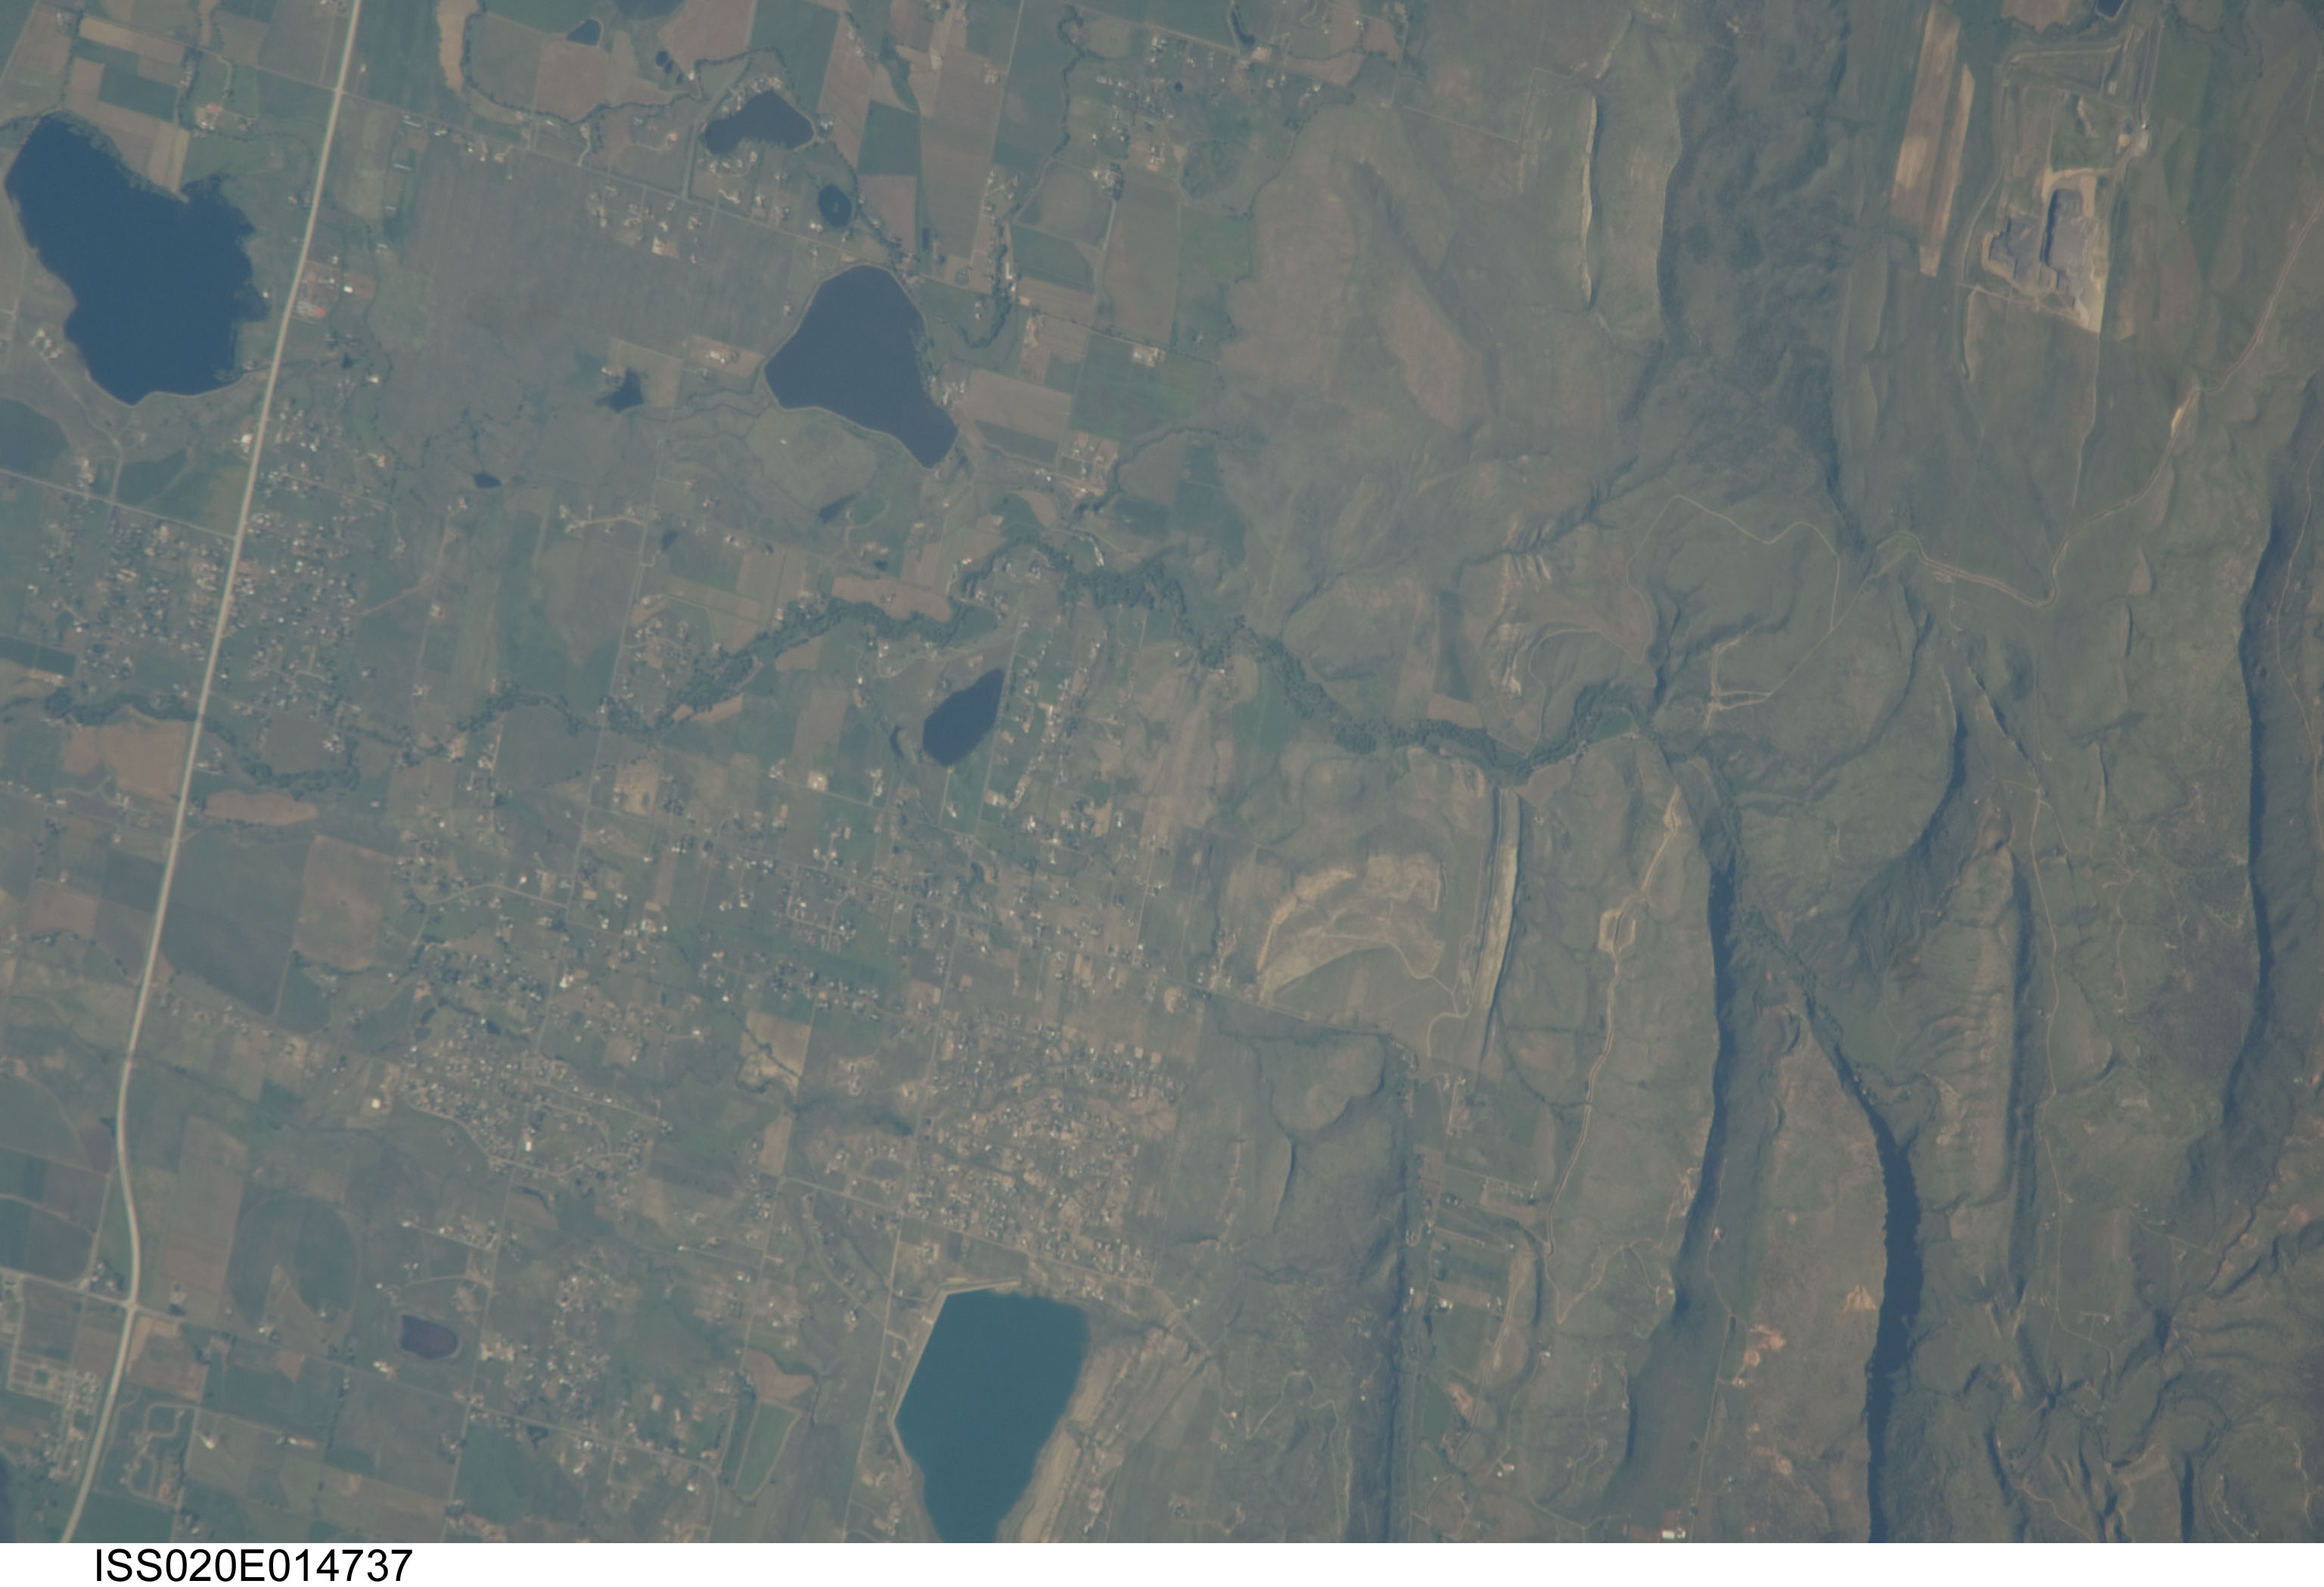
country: USA-COLORADO
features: LITTLE THOMPSON R., AGR., LAKES, MTS.
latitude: 40.3
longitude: -105.2
